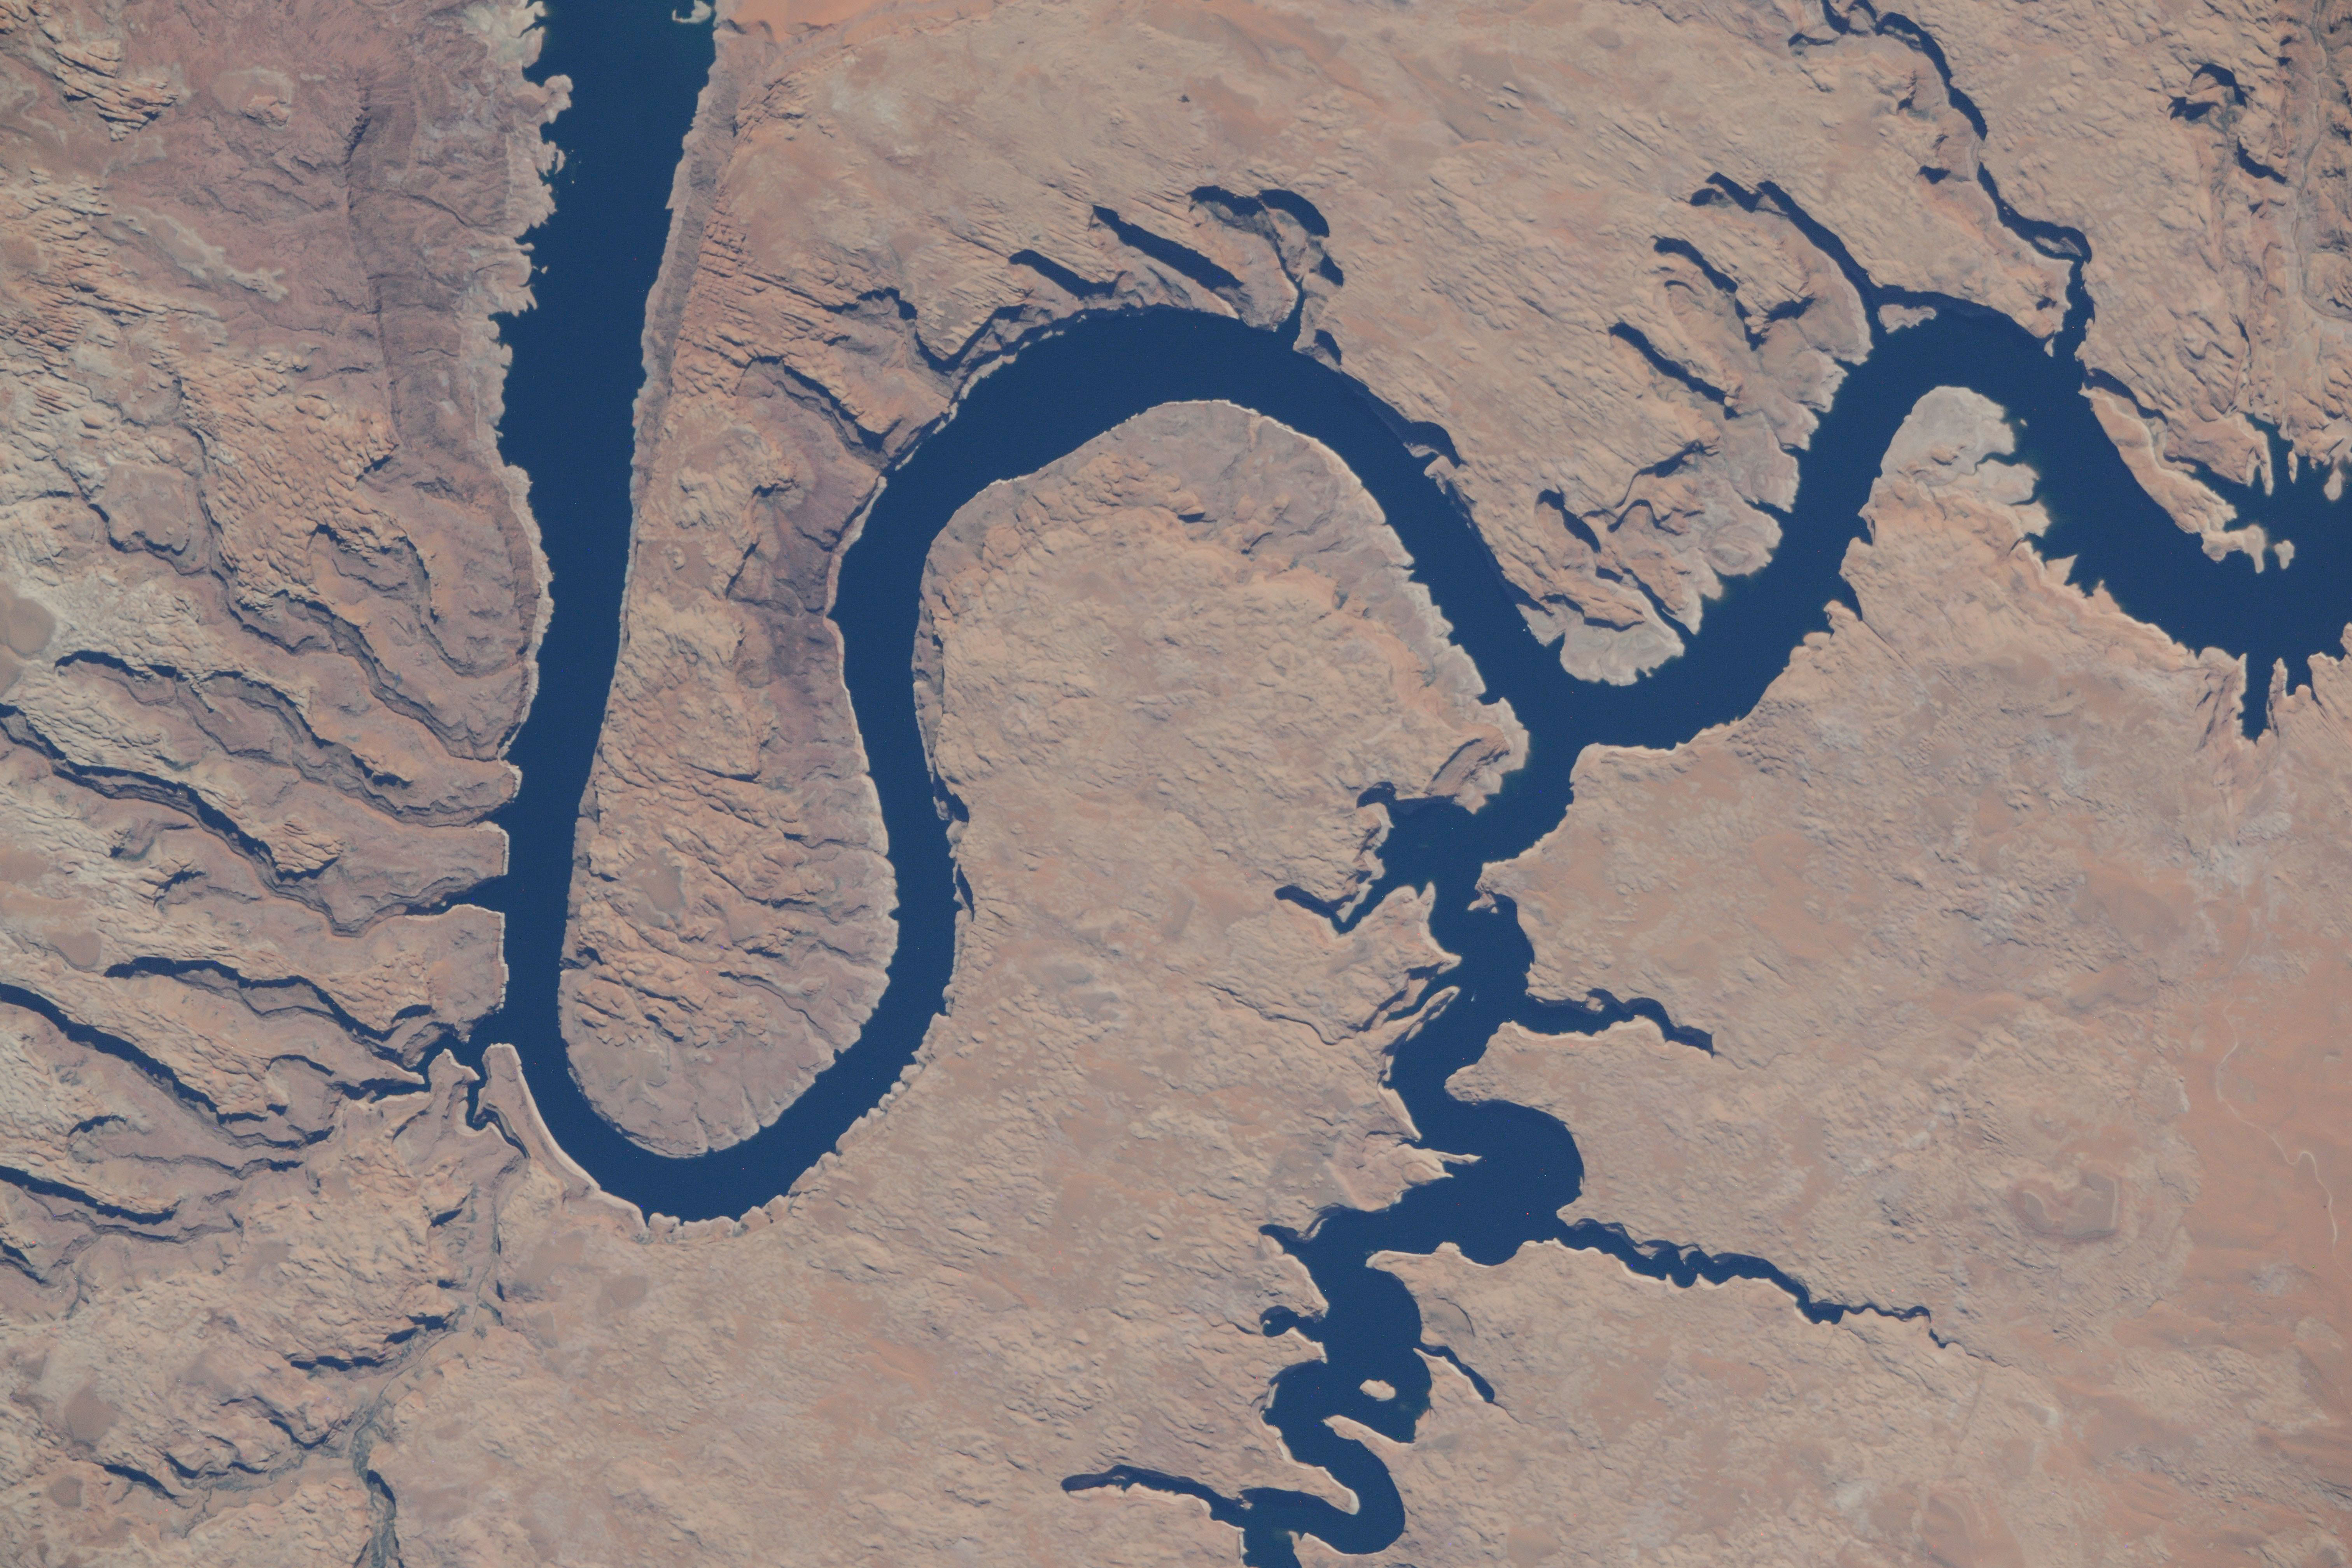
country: USA-UTAH
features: DRY LAND, RIVER, GLEN CANYON NATIONAL RECREATION AREA, LAKE POWELL, ESCALANTE RIVER
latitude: 37.3
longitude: -110.9
